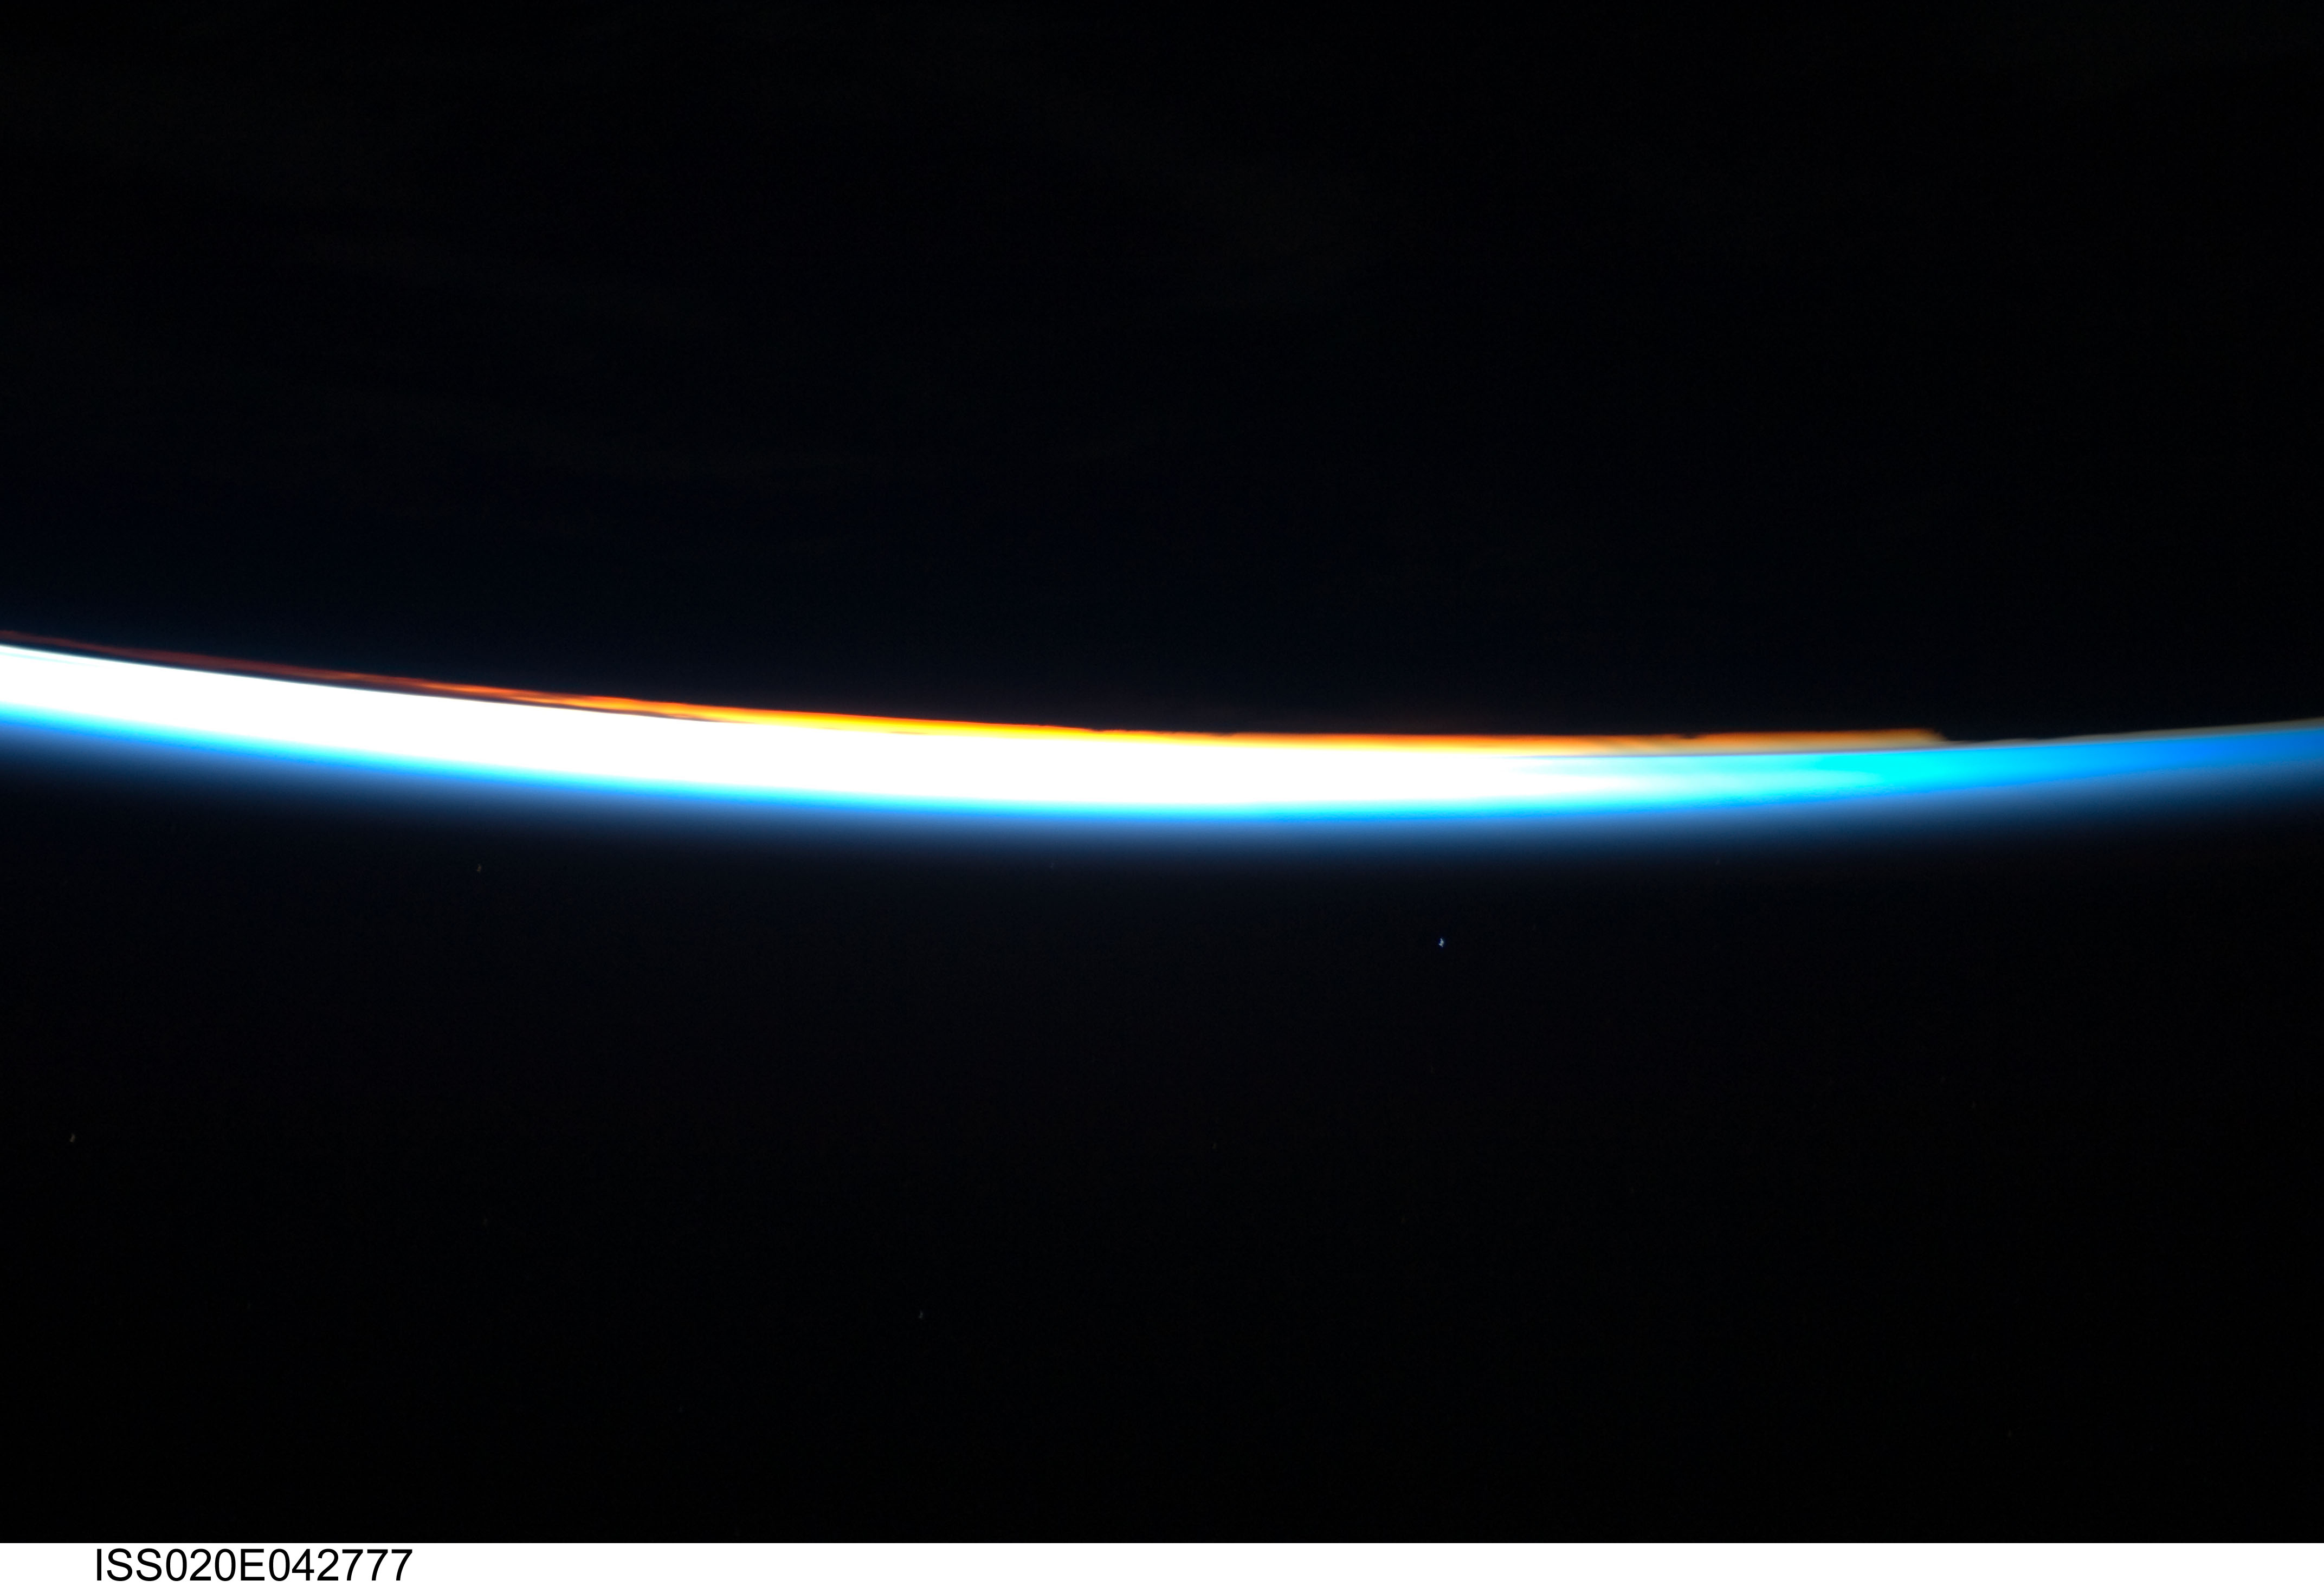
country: ATLANTIC OCEAN
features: PAN-ATMOSPHERIC LIMB, DUSK, SOFT
